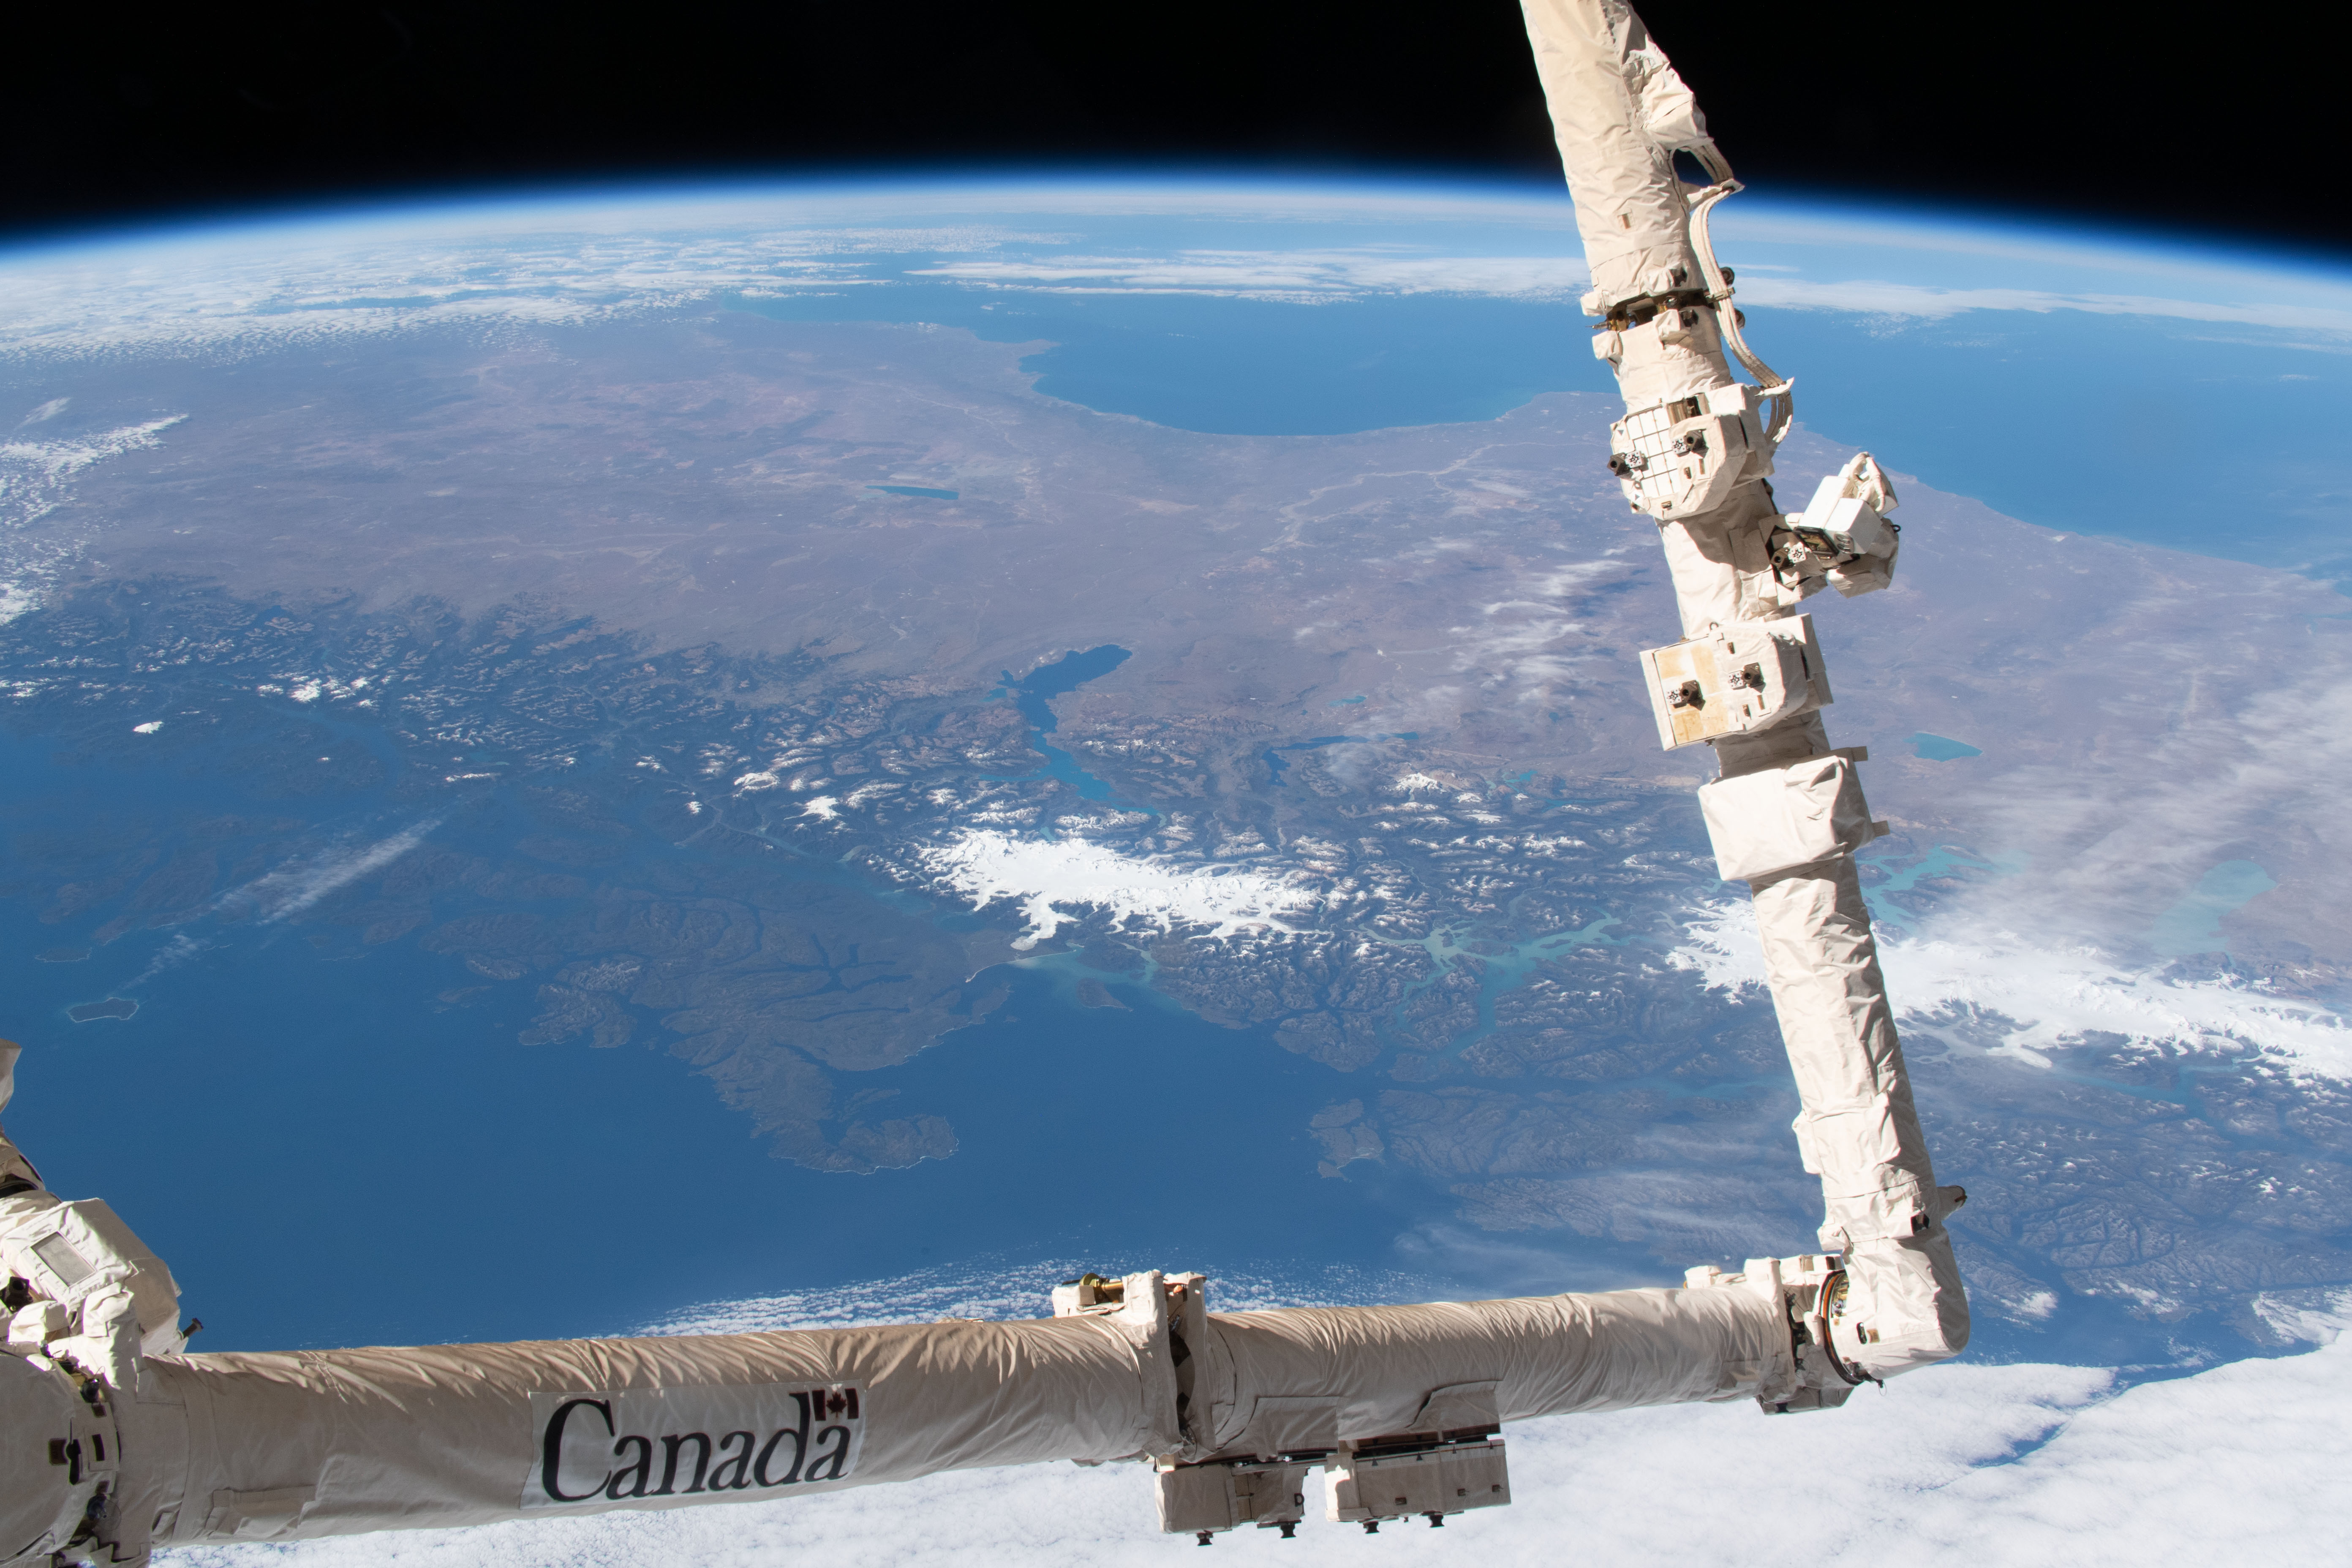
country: CHILE
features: SAN RAFAEL GLACIER, PATAGONIA, SNOW, ISS, EARTH LIMB
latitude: -47.5
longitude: -74.5
